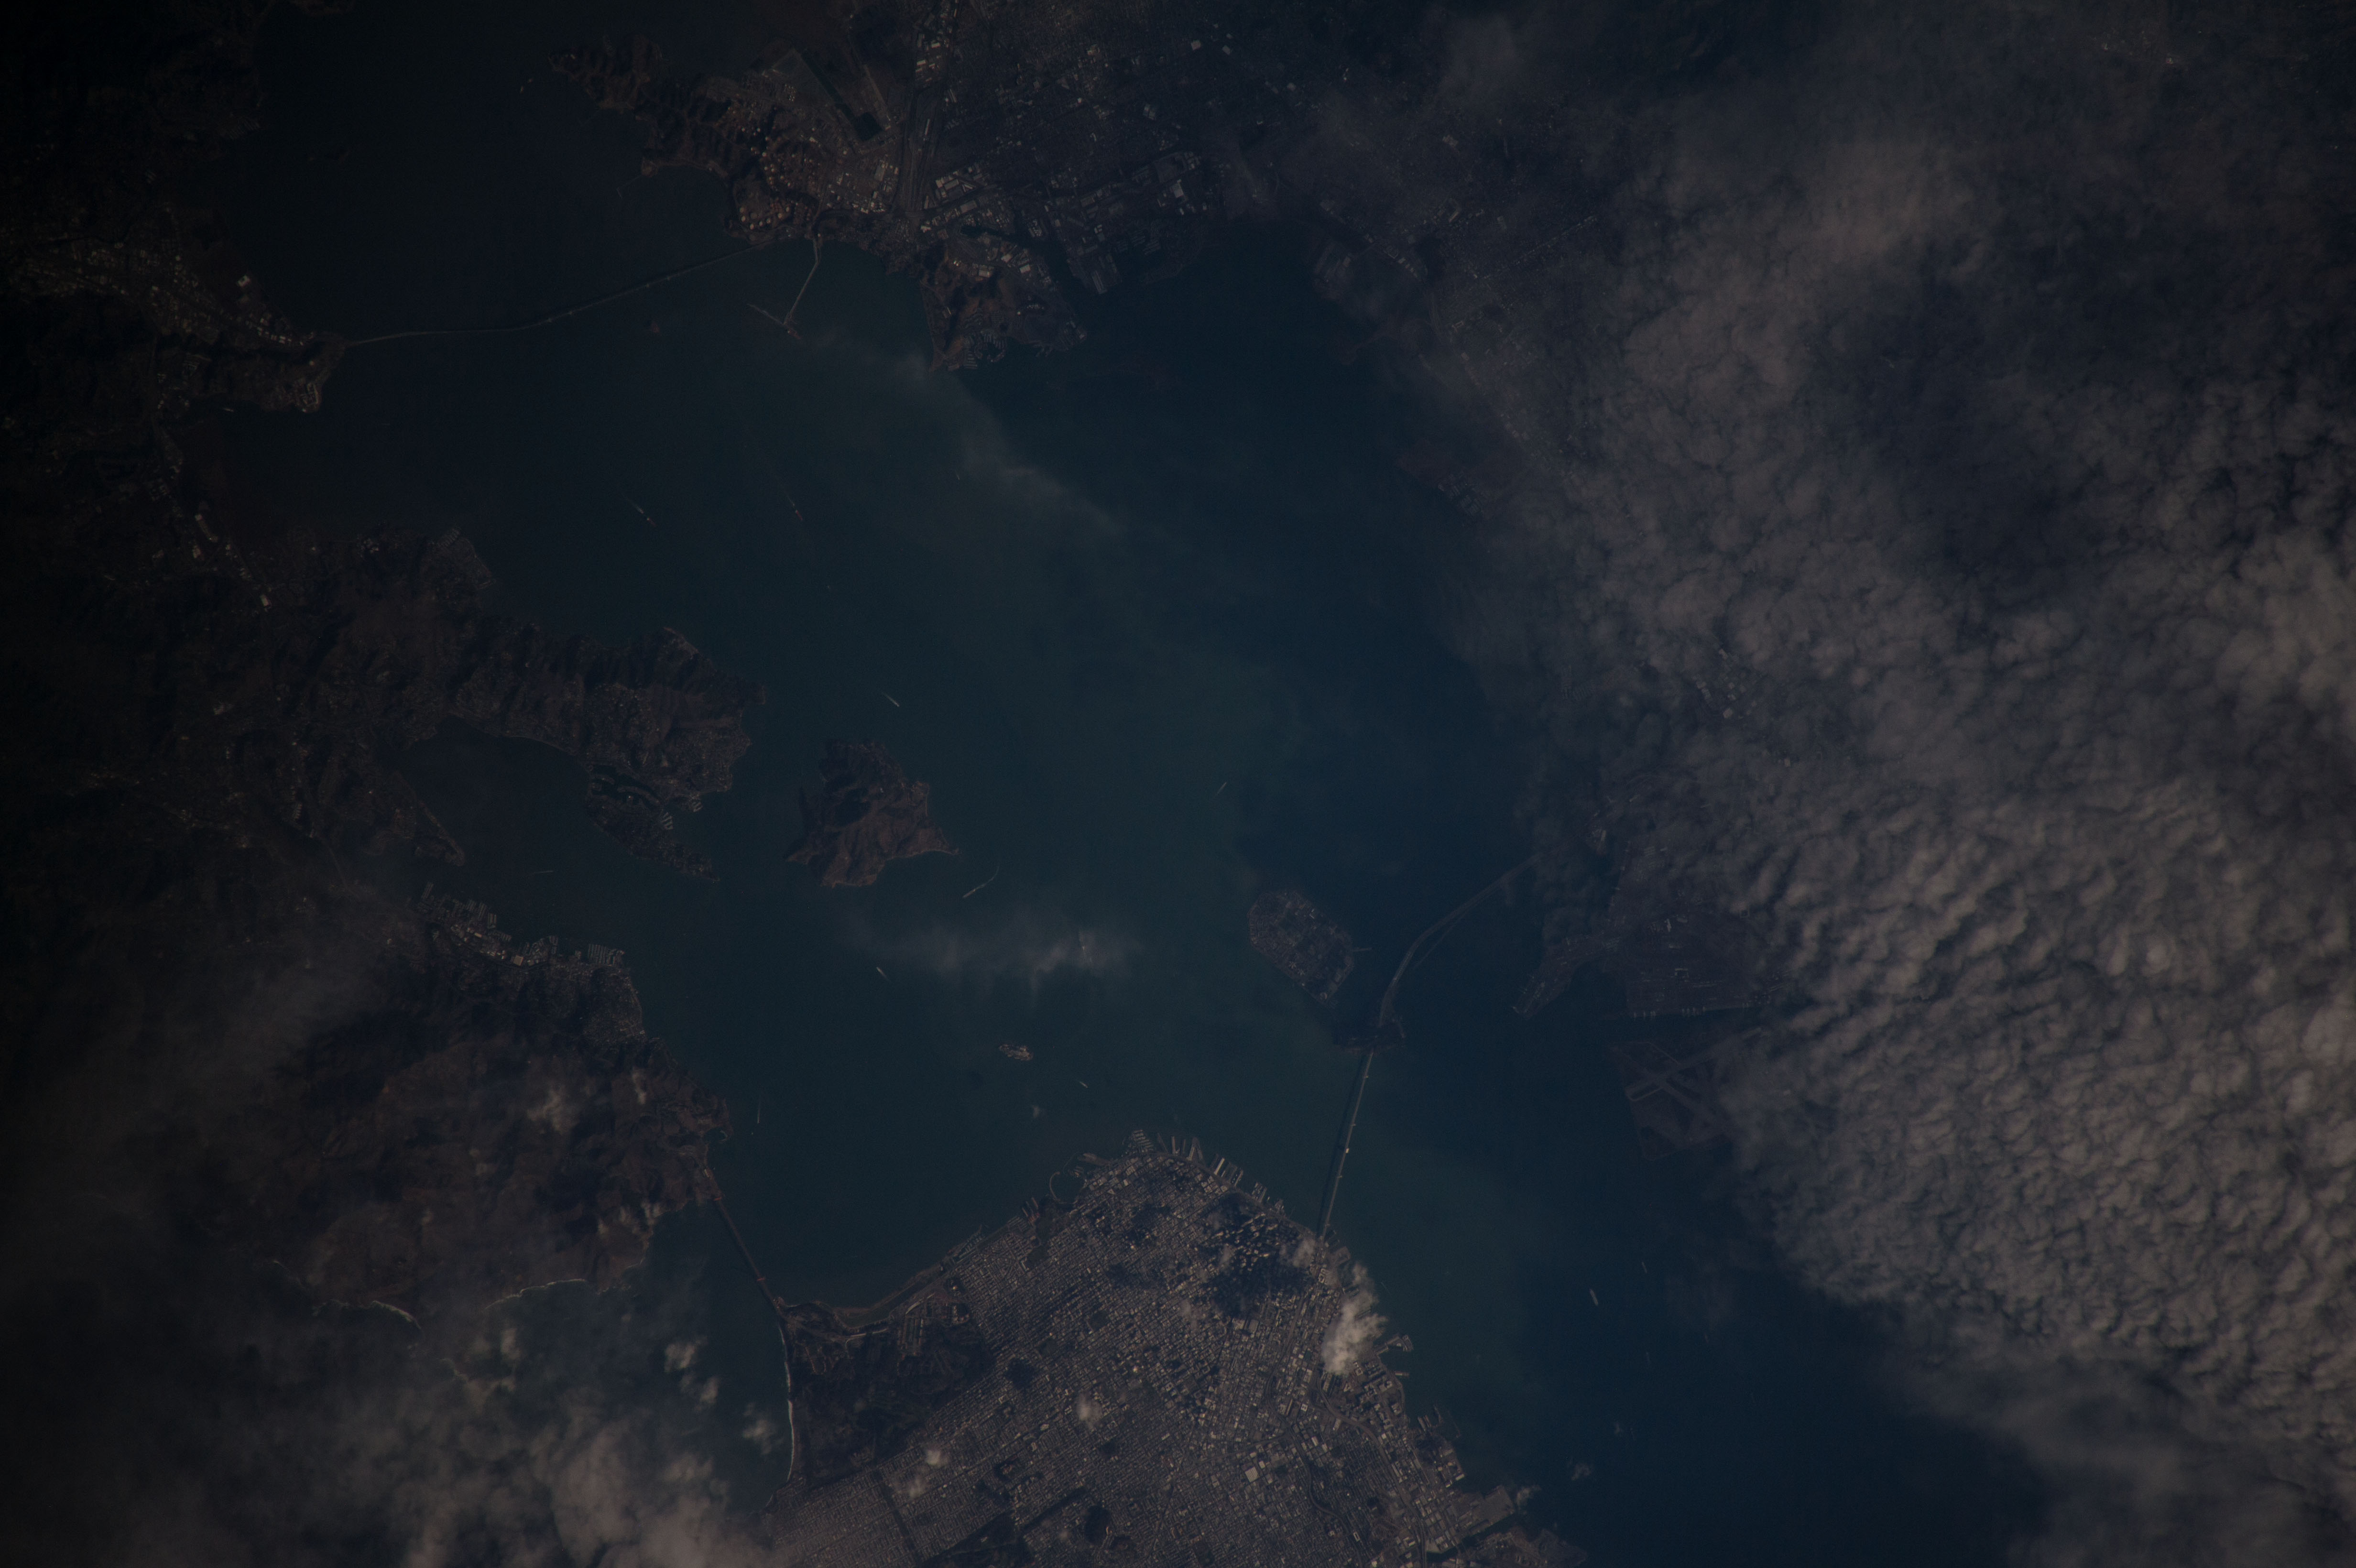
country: USA-CALIFORNIA
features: SAN FRANCISCO, TREASURE I., ANGEL I., SAN FRANCISCO B.
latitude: 37.9
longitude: -122.4
